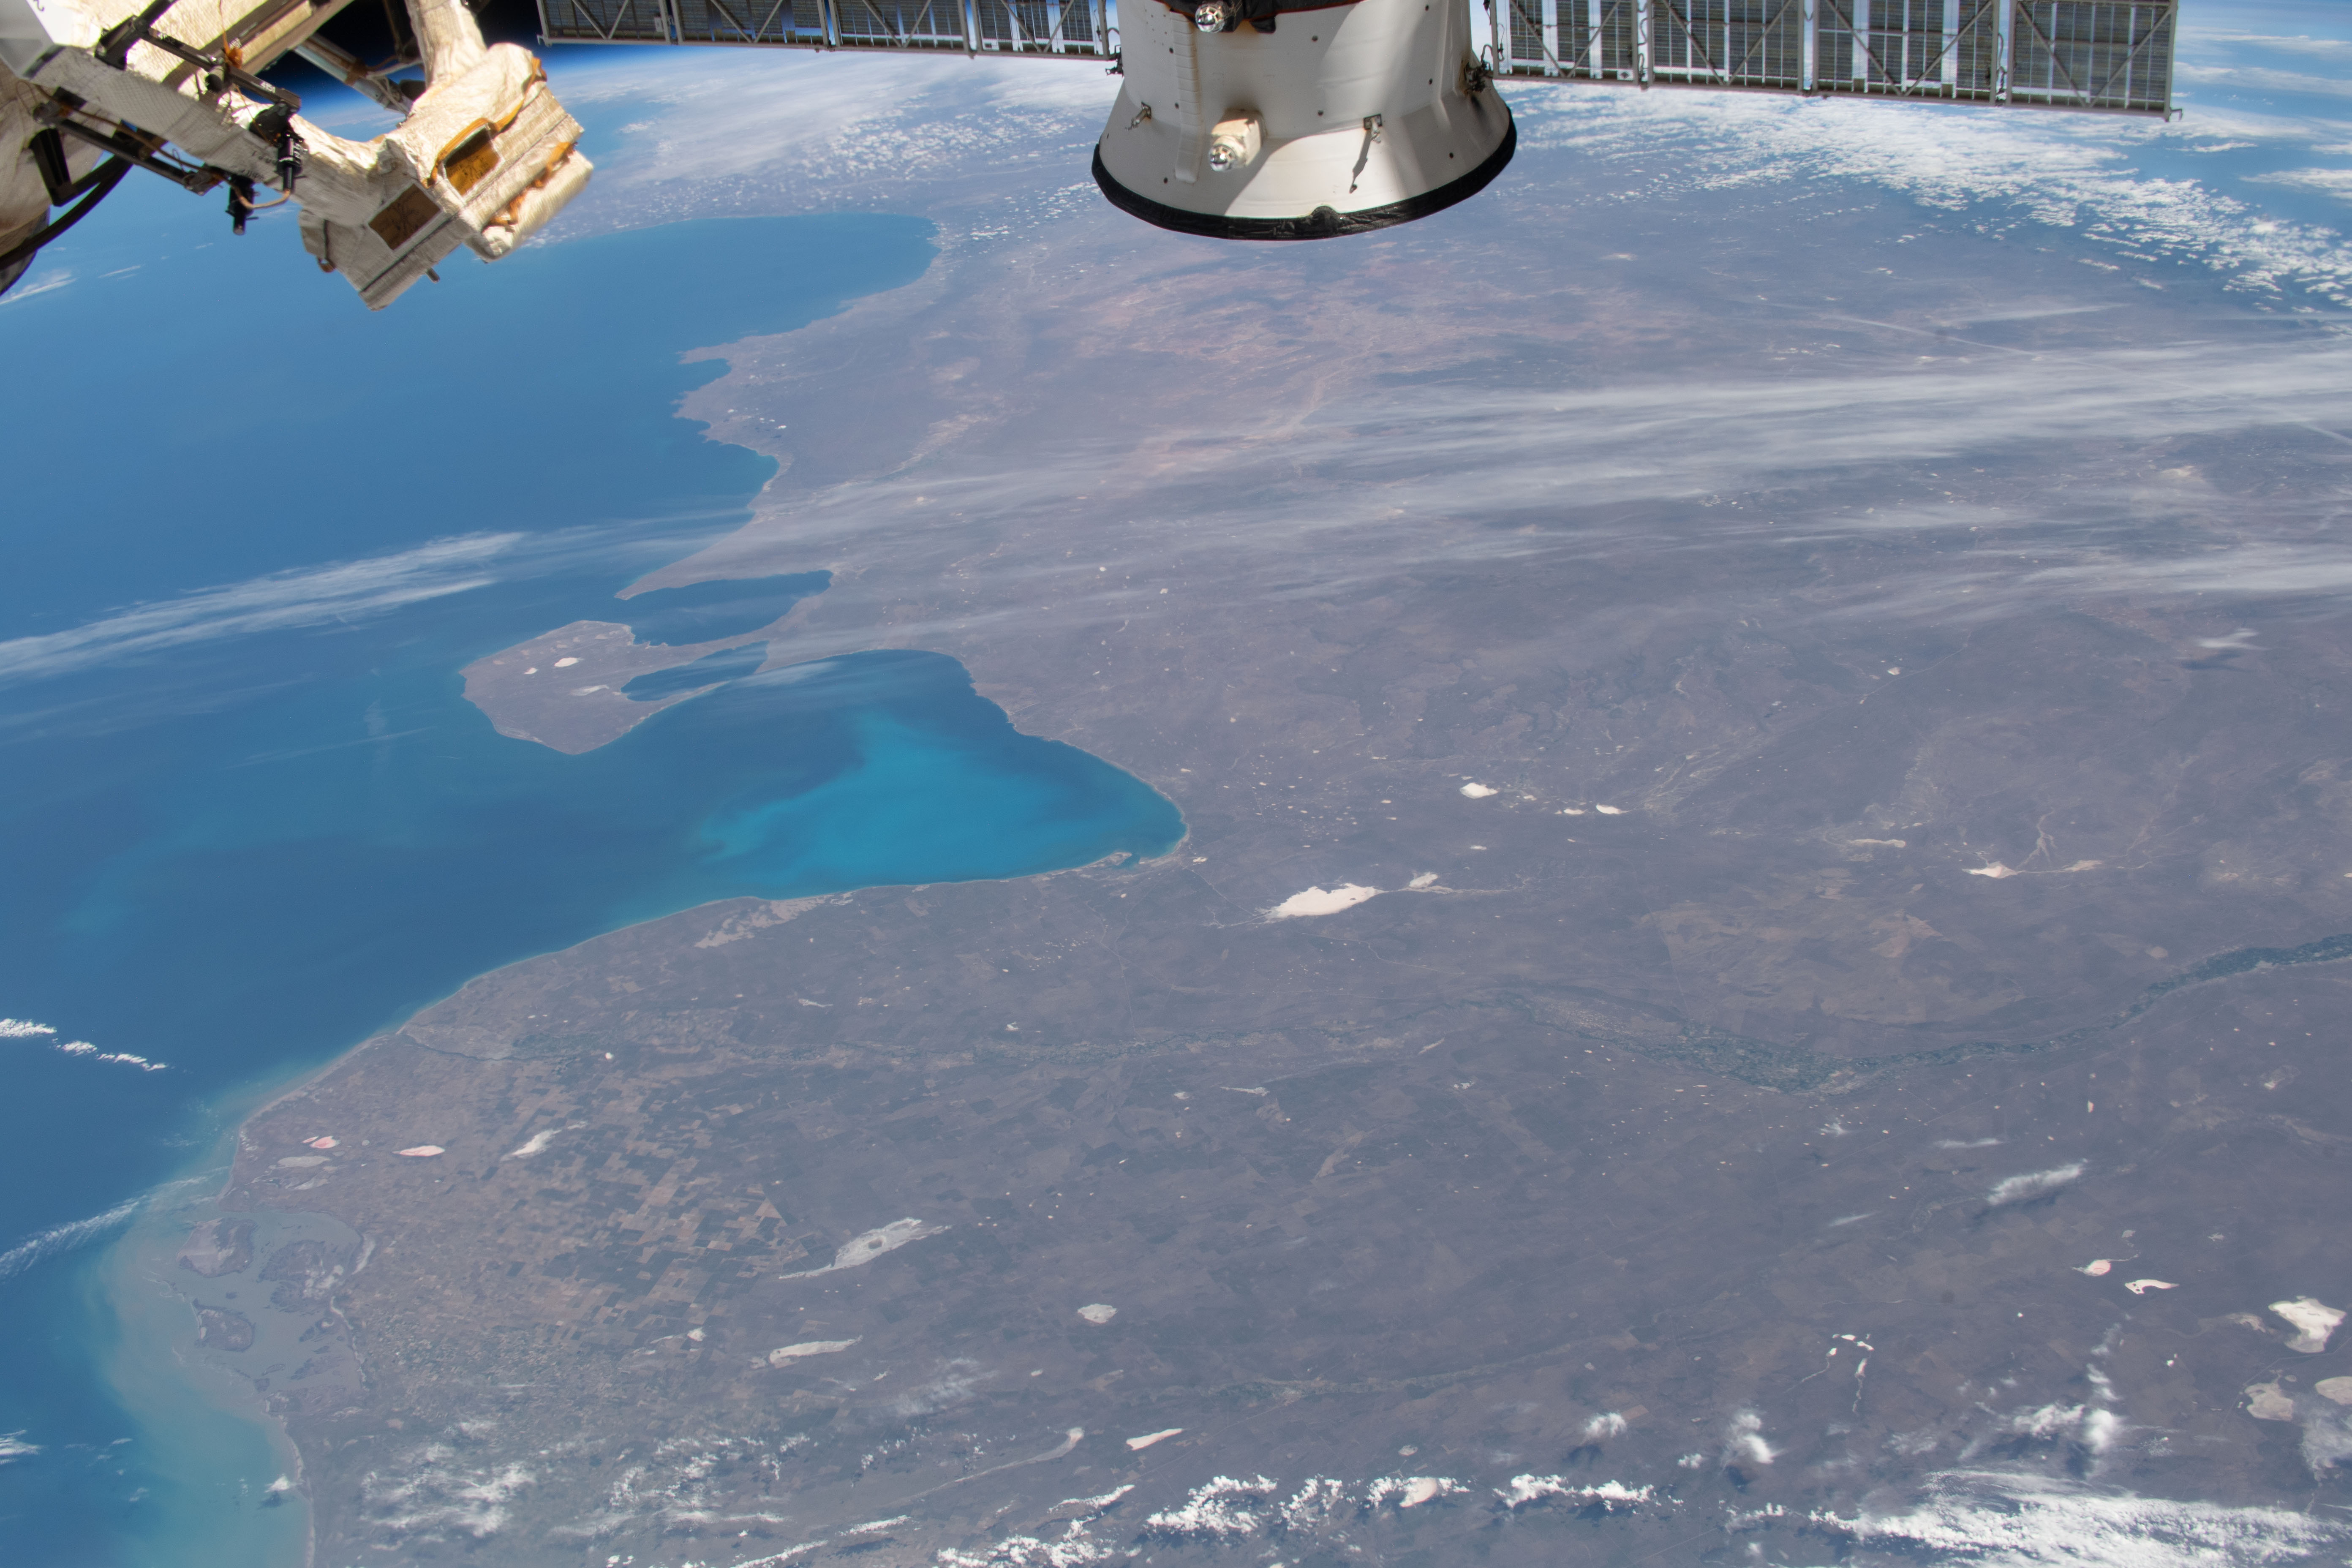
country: ARGENTINA
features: GOLFO SAN MATIAS, GOLFO SAN JORGE, ARGENTINA, SALINA DEL GUALICHO
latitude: -41.0
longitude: -65.0
